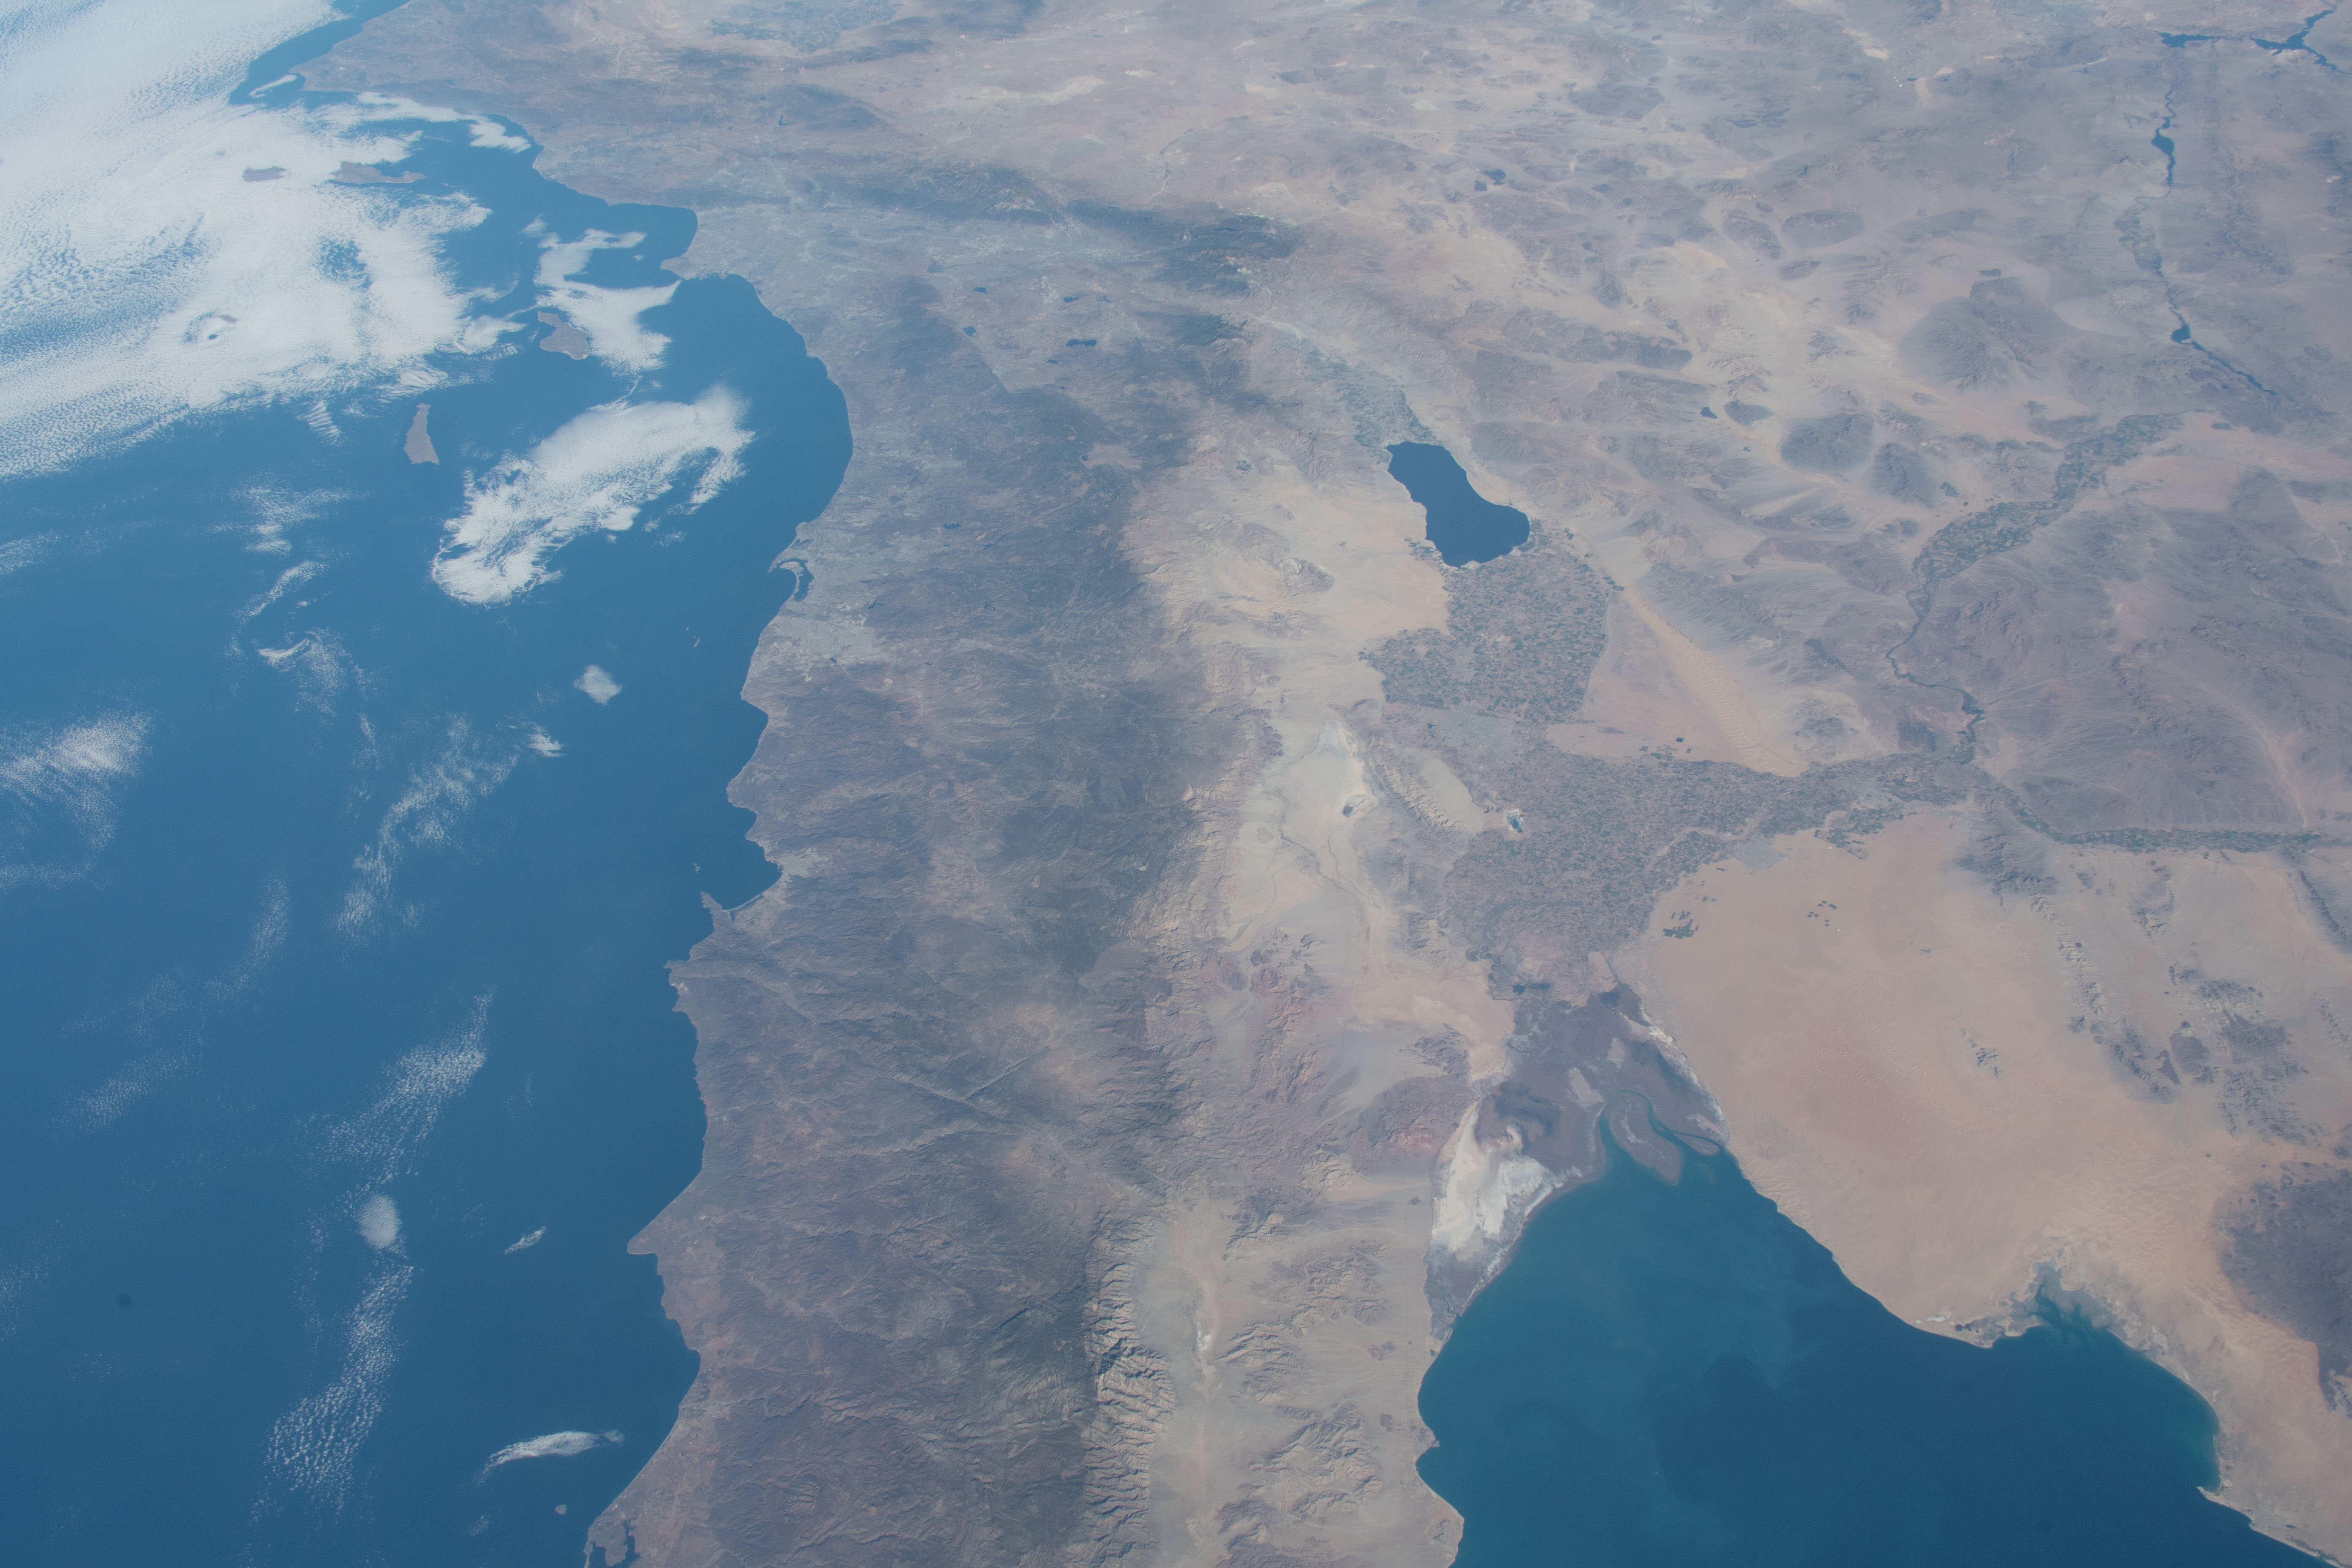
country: MEXICO
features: ENSENADA, TIJUANA, SAN DIEGO, LAS VEGAS, LOS ANGELES, VICTORVILLE
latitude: 32.5
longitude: -116.0
